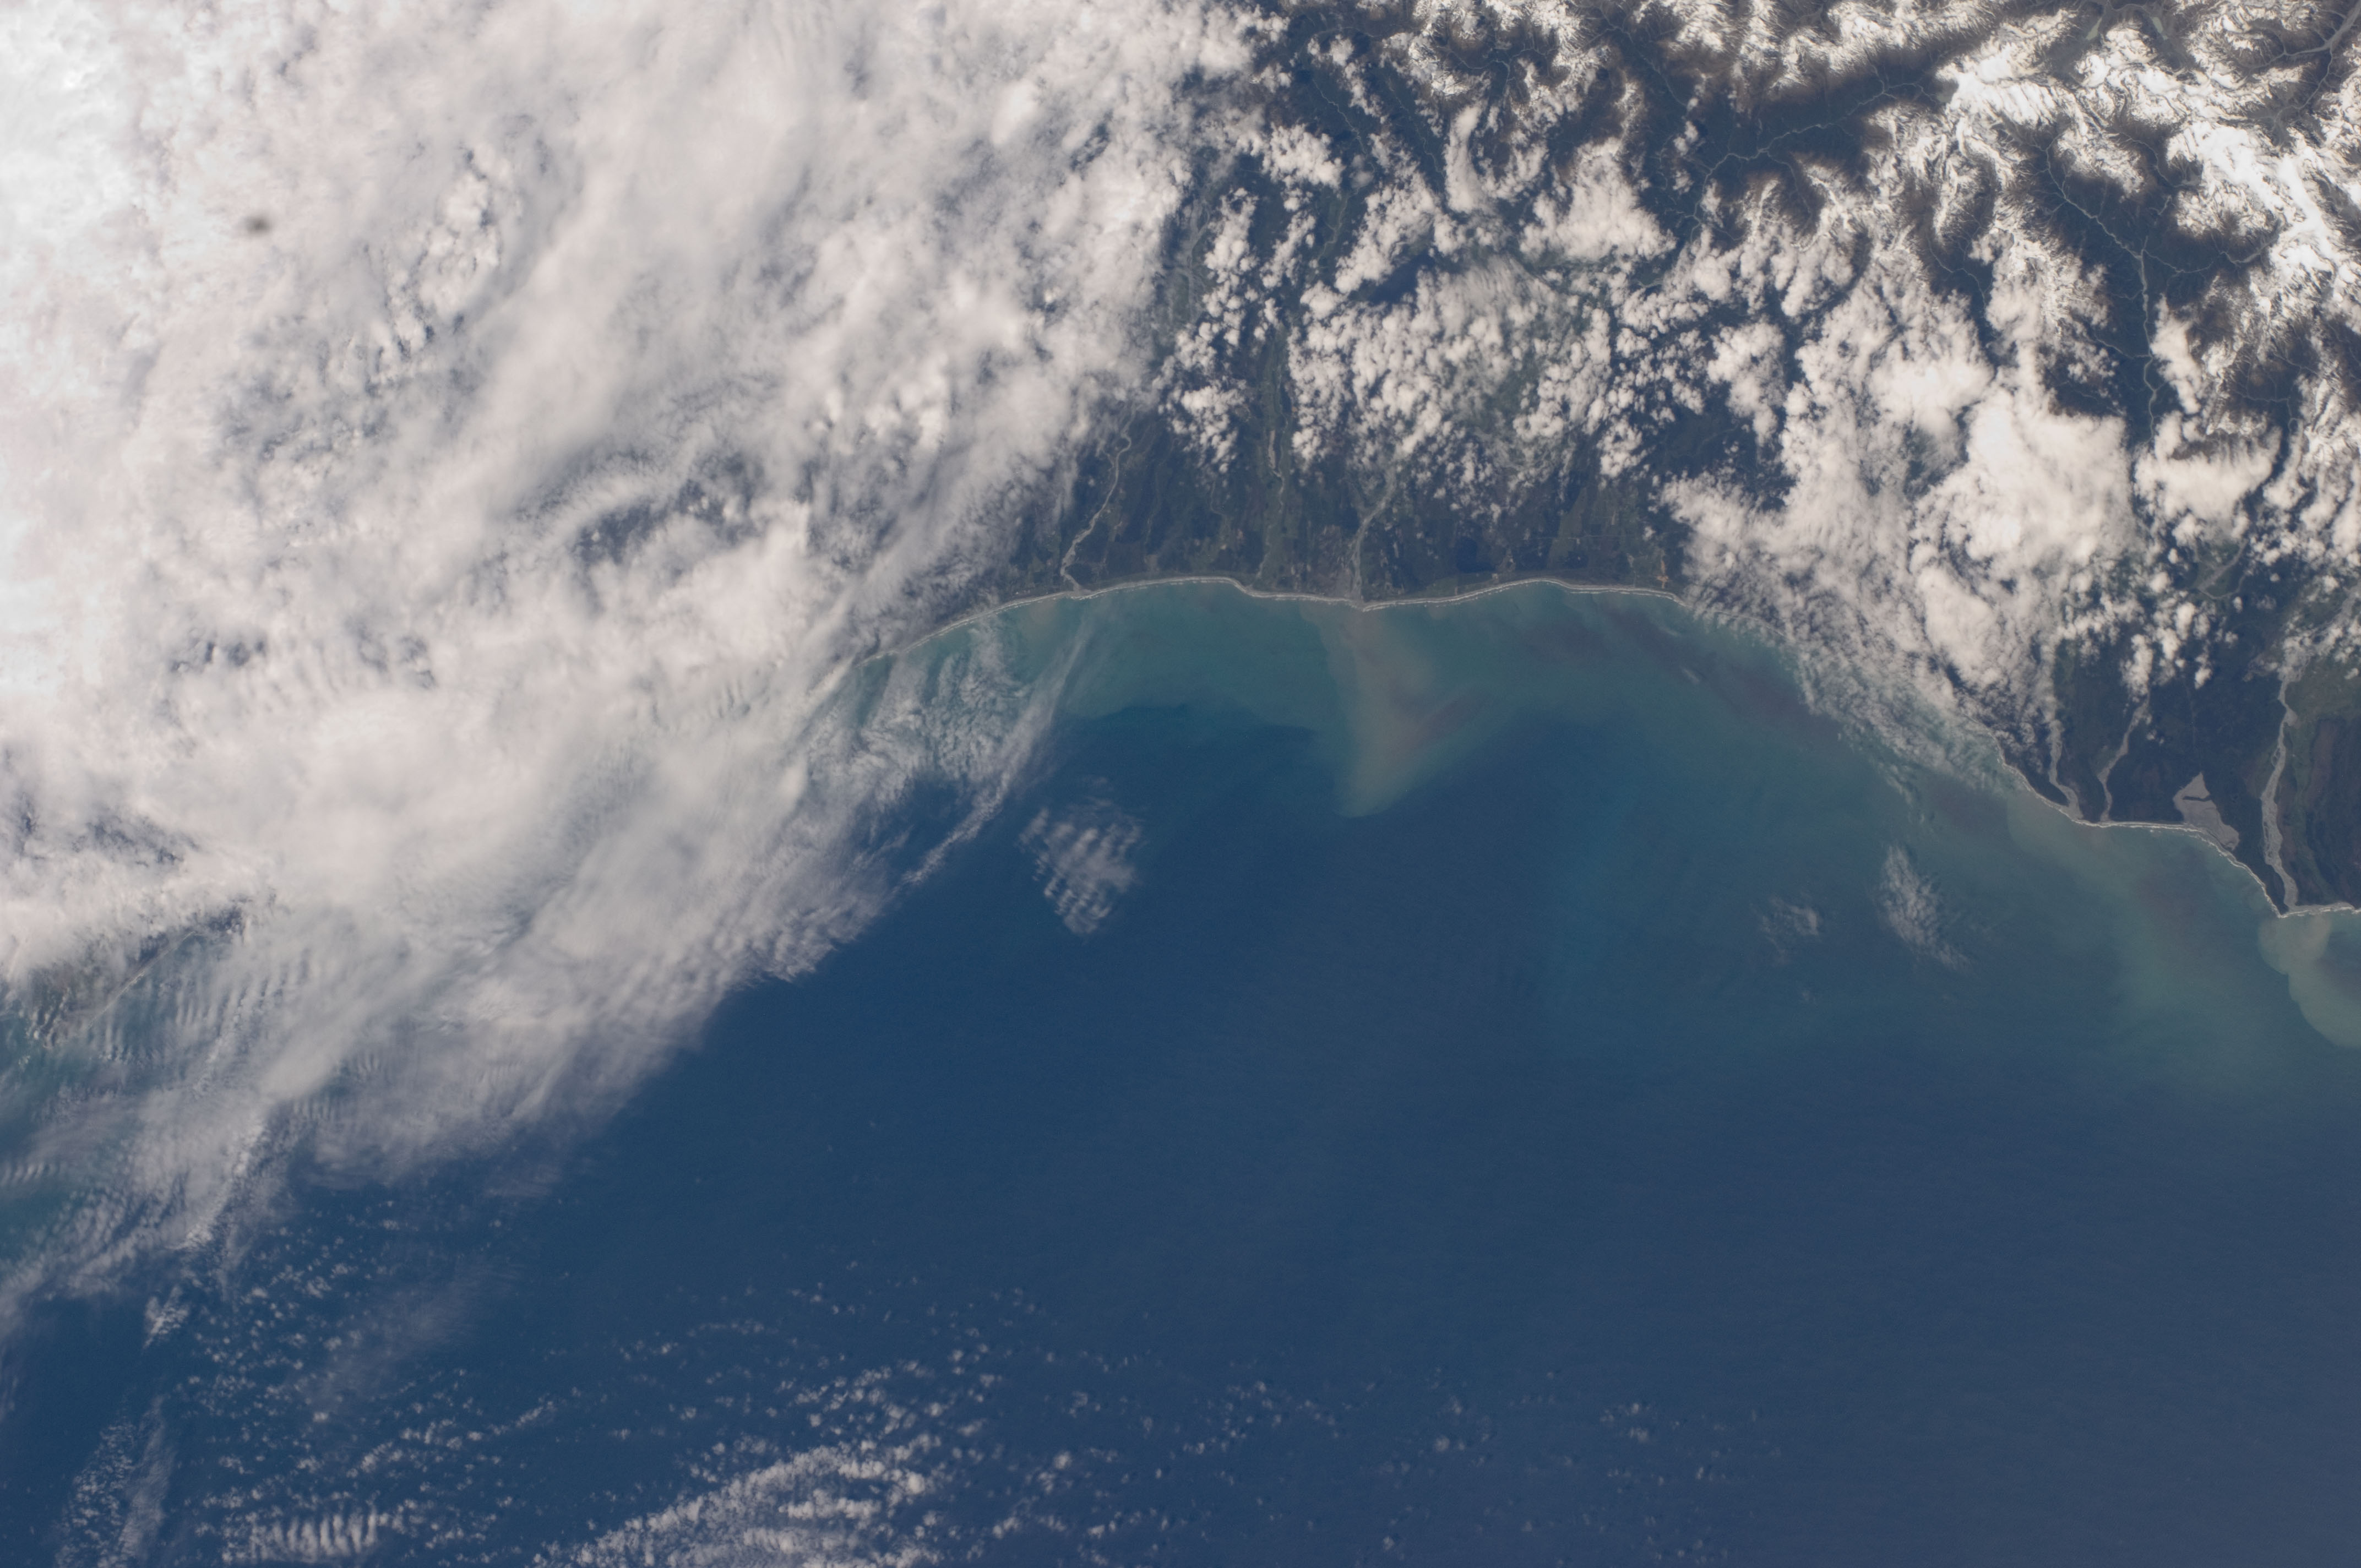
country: NEW ZEALAND-SI
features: HOKITIKA AREA COAST
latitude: -42.5
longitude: 171.0
